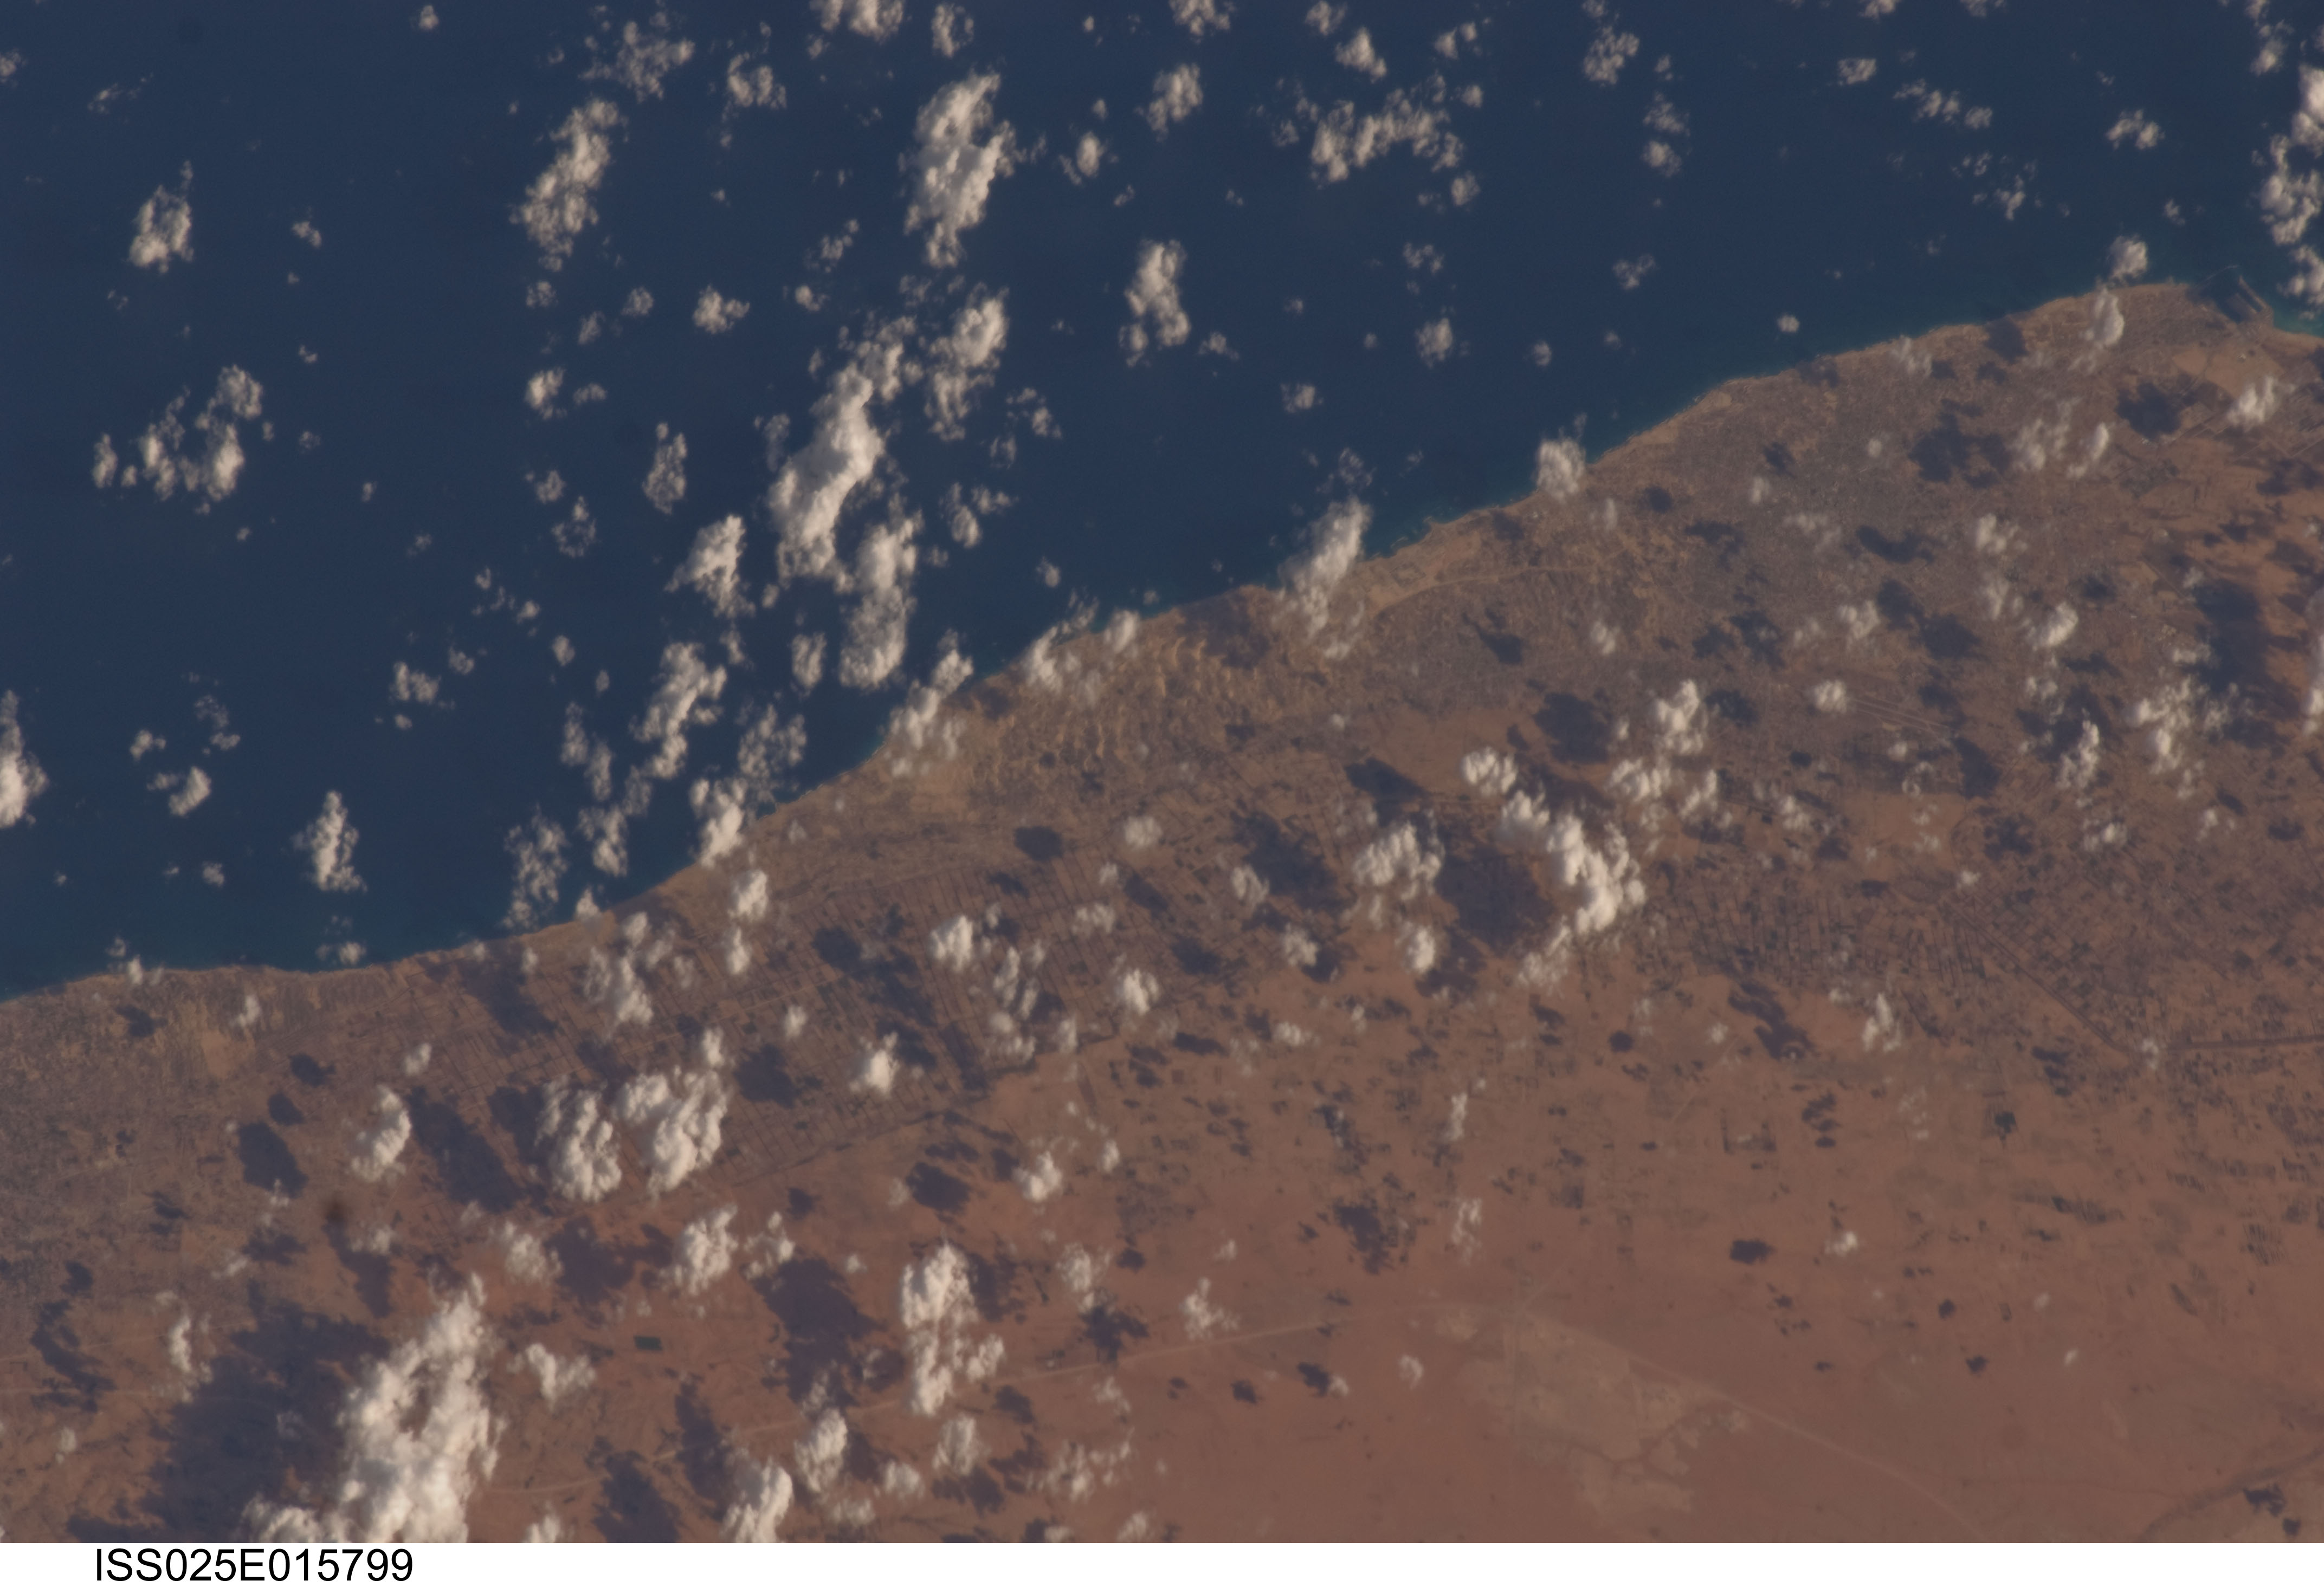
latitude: 32.4
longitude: 14.9
